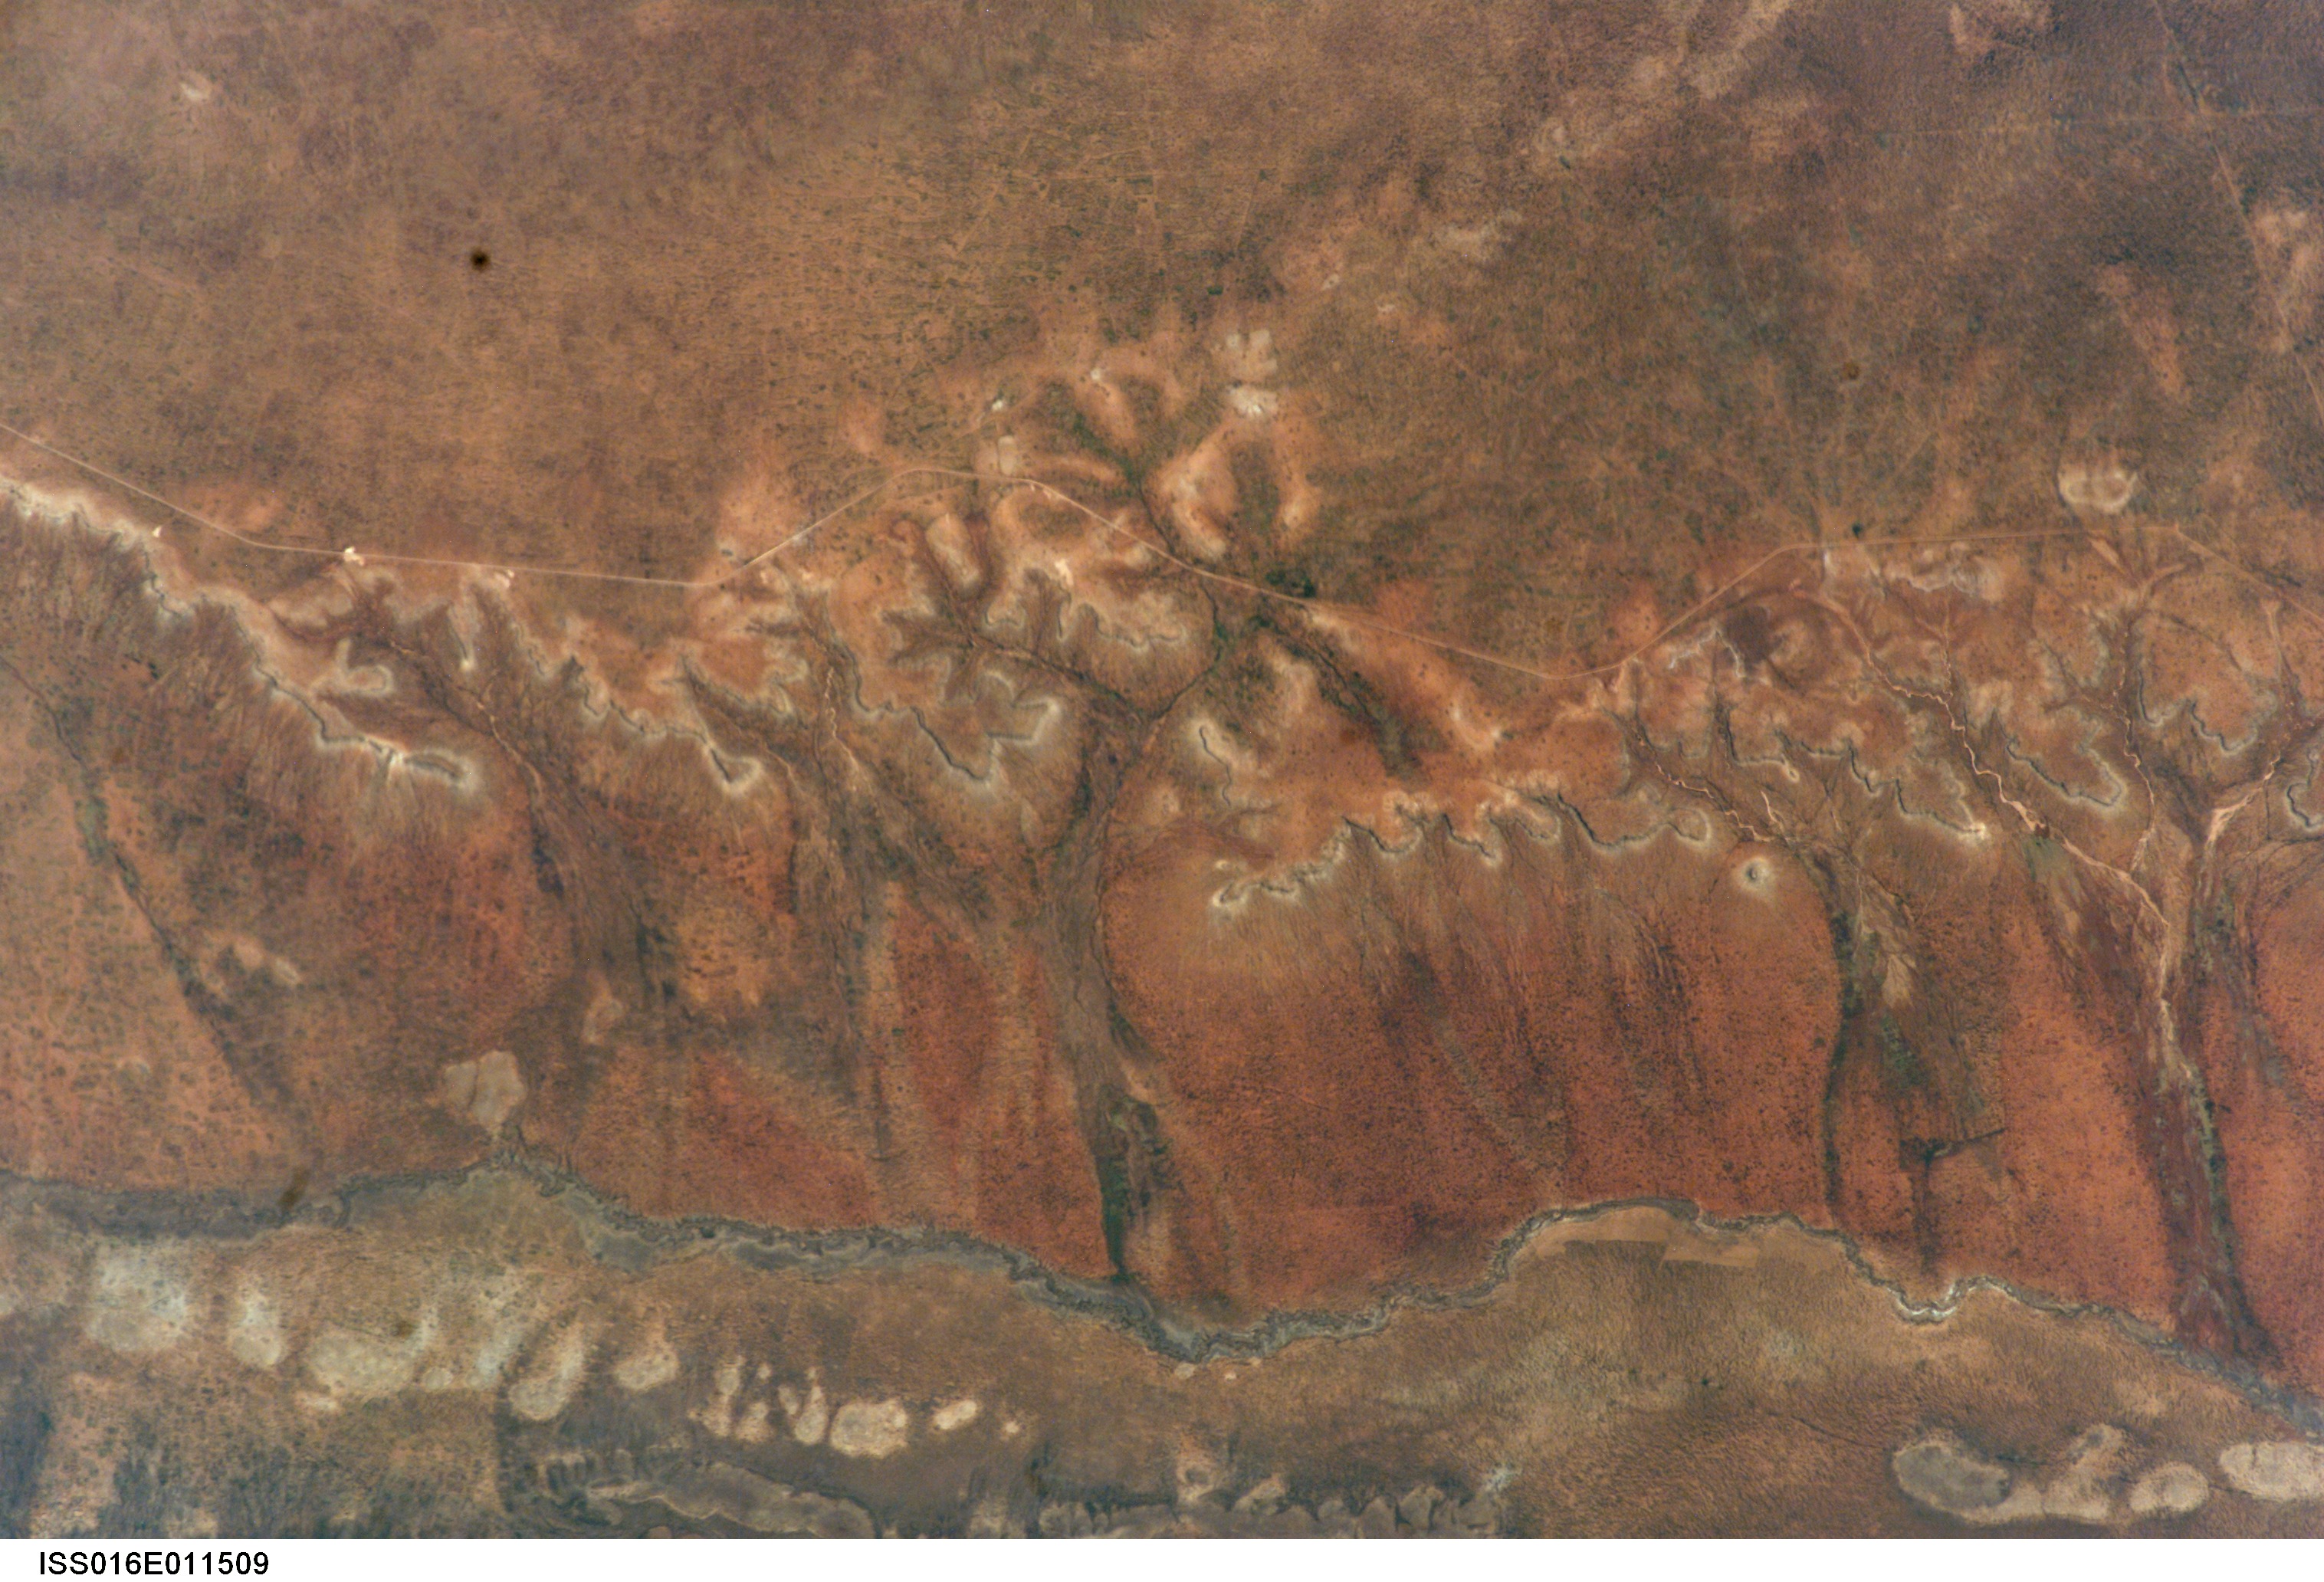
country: ETHIOPIA
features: JERER RIVER, ROADS, HAUD AREA
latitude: 8.5
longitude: 43.5
